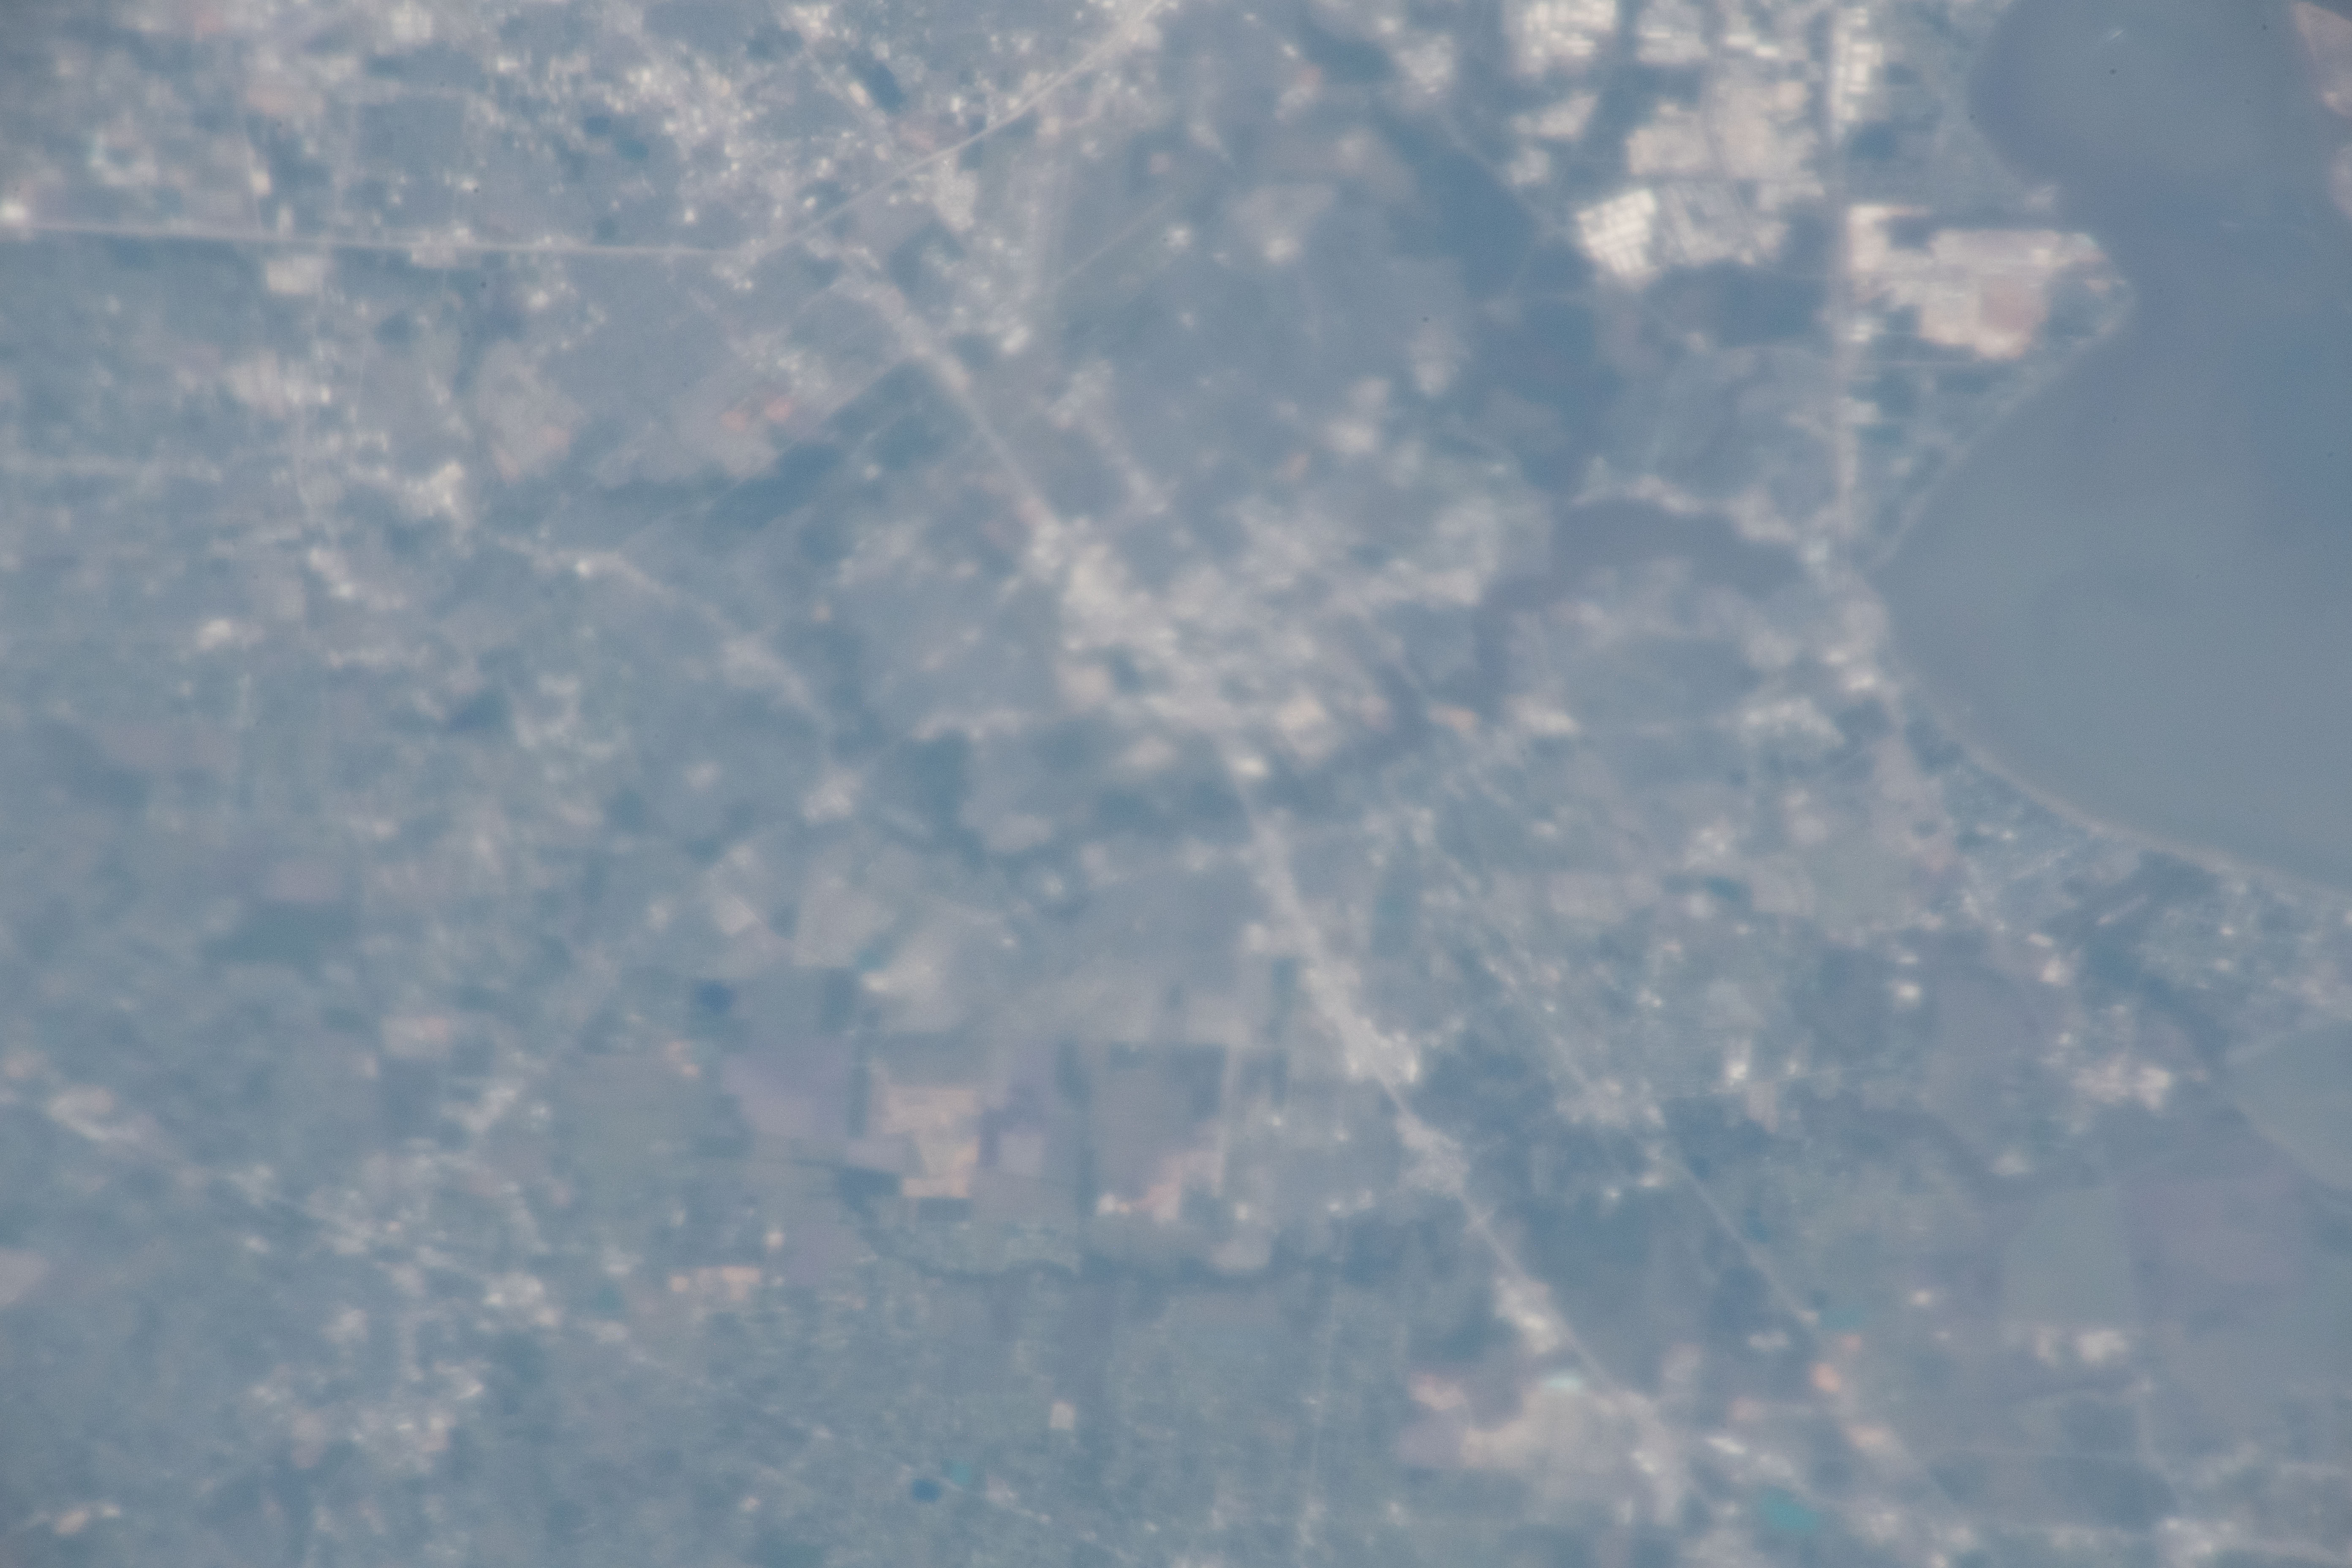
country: USA-TEXAS
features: LEAGUE CITY
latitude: 29.5
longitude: -95.1
